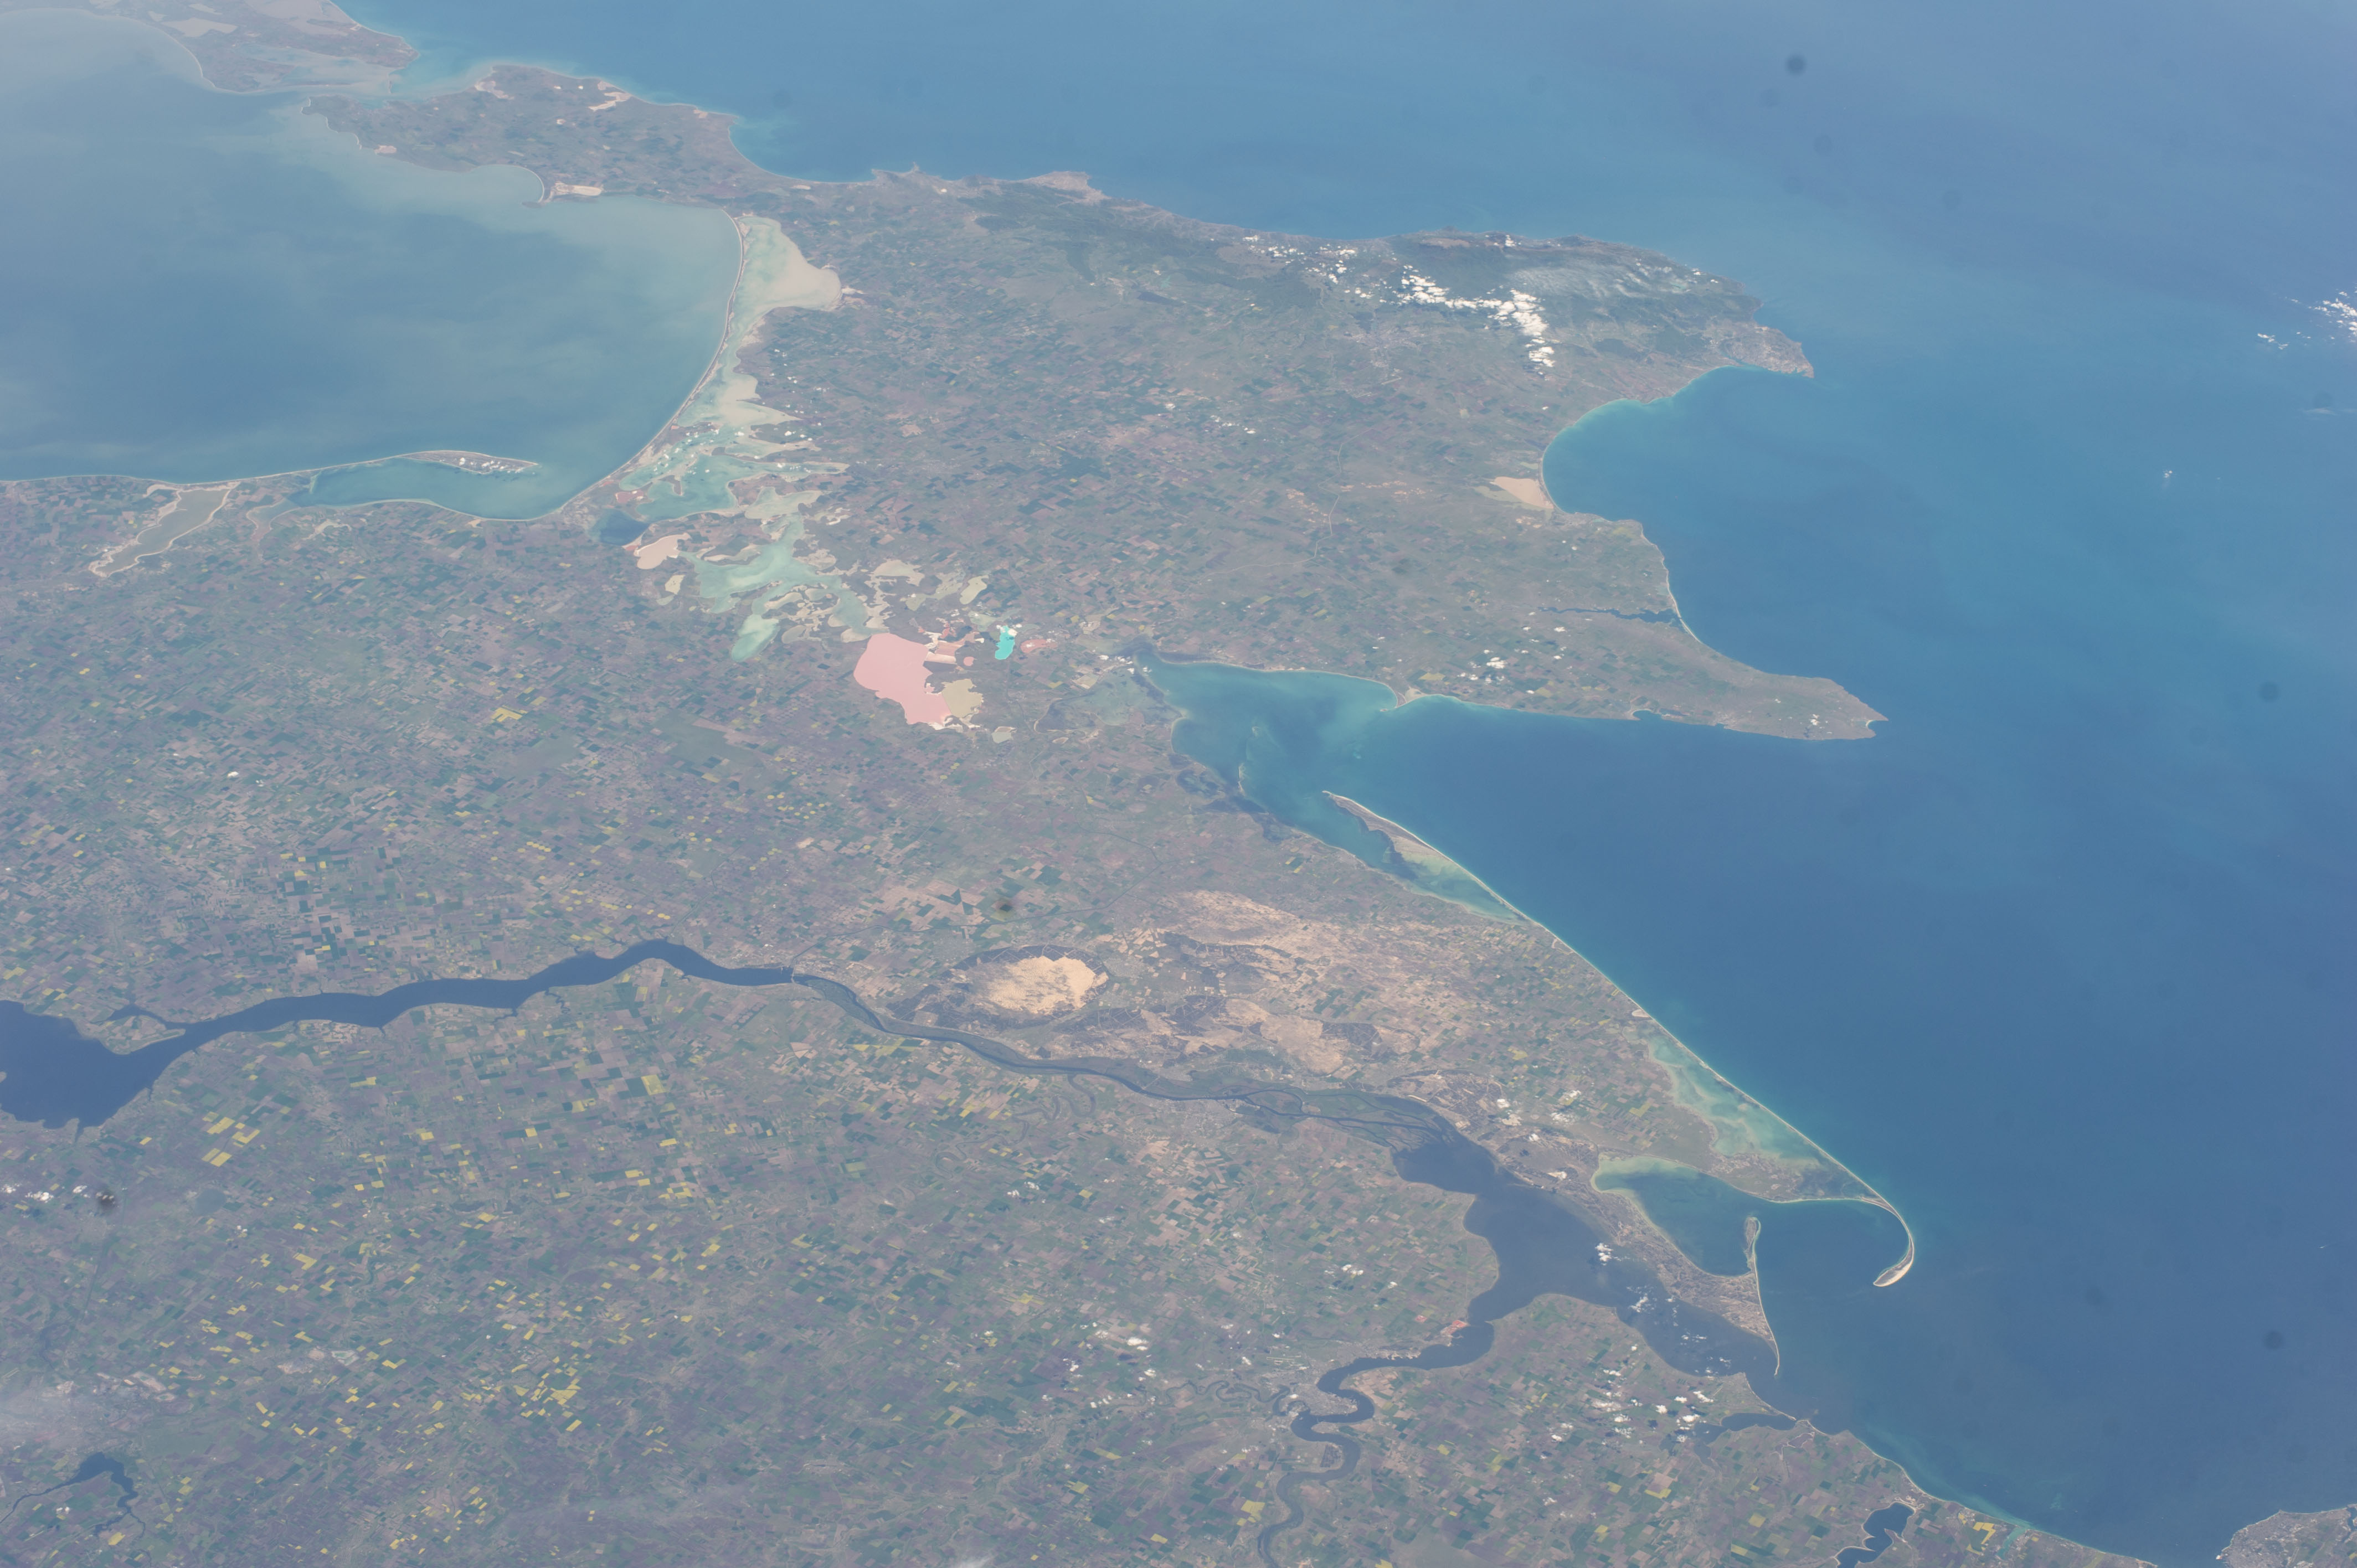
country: UKRAINE
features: BLACK SEA, UKRAINE, CRIMEA, SEBASTOPOL CITY, KHERSON OBLAST
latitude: 46.1
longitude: 33.3
